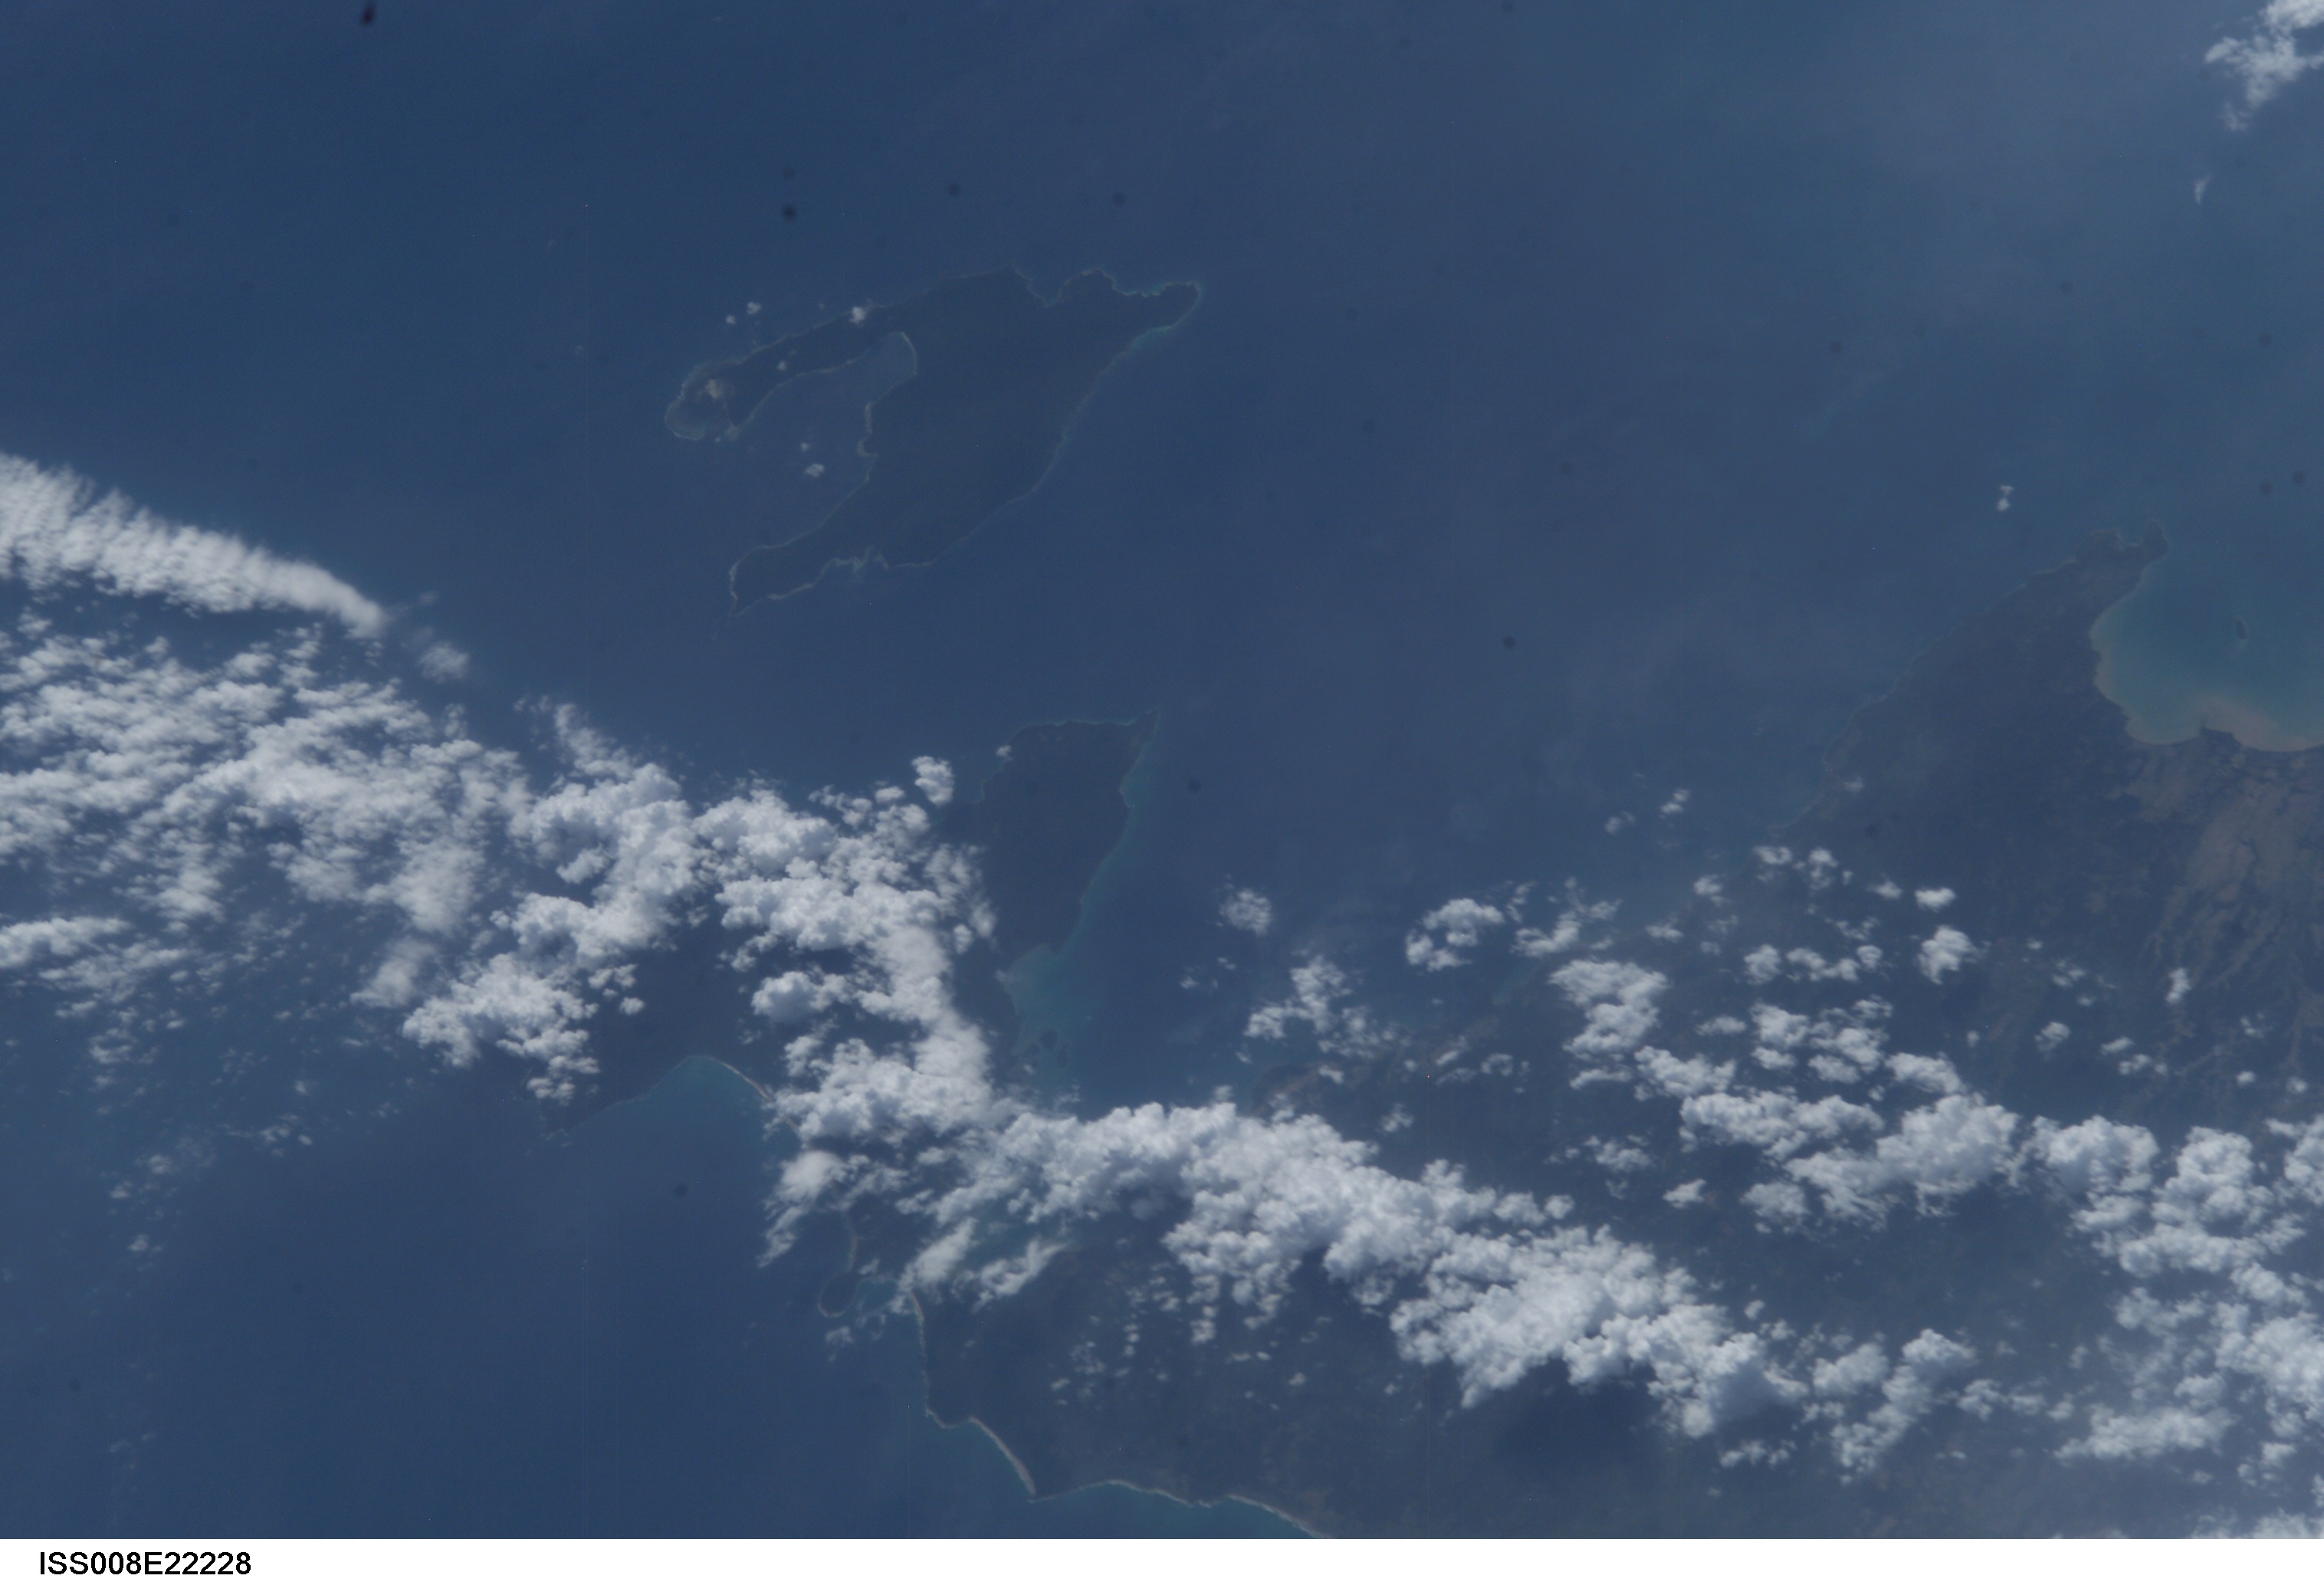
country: INDONESIA-J
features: PANAITAN ISLAND, SLAMDARANG BAY
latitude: -6.5
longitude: 105.5
